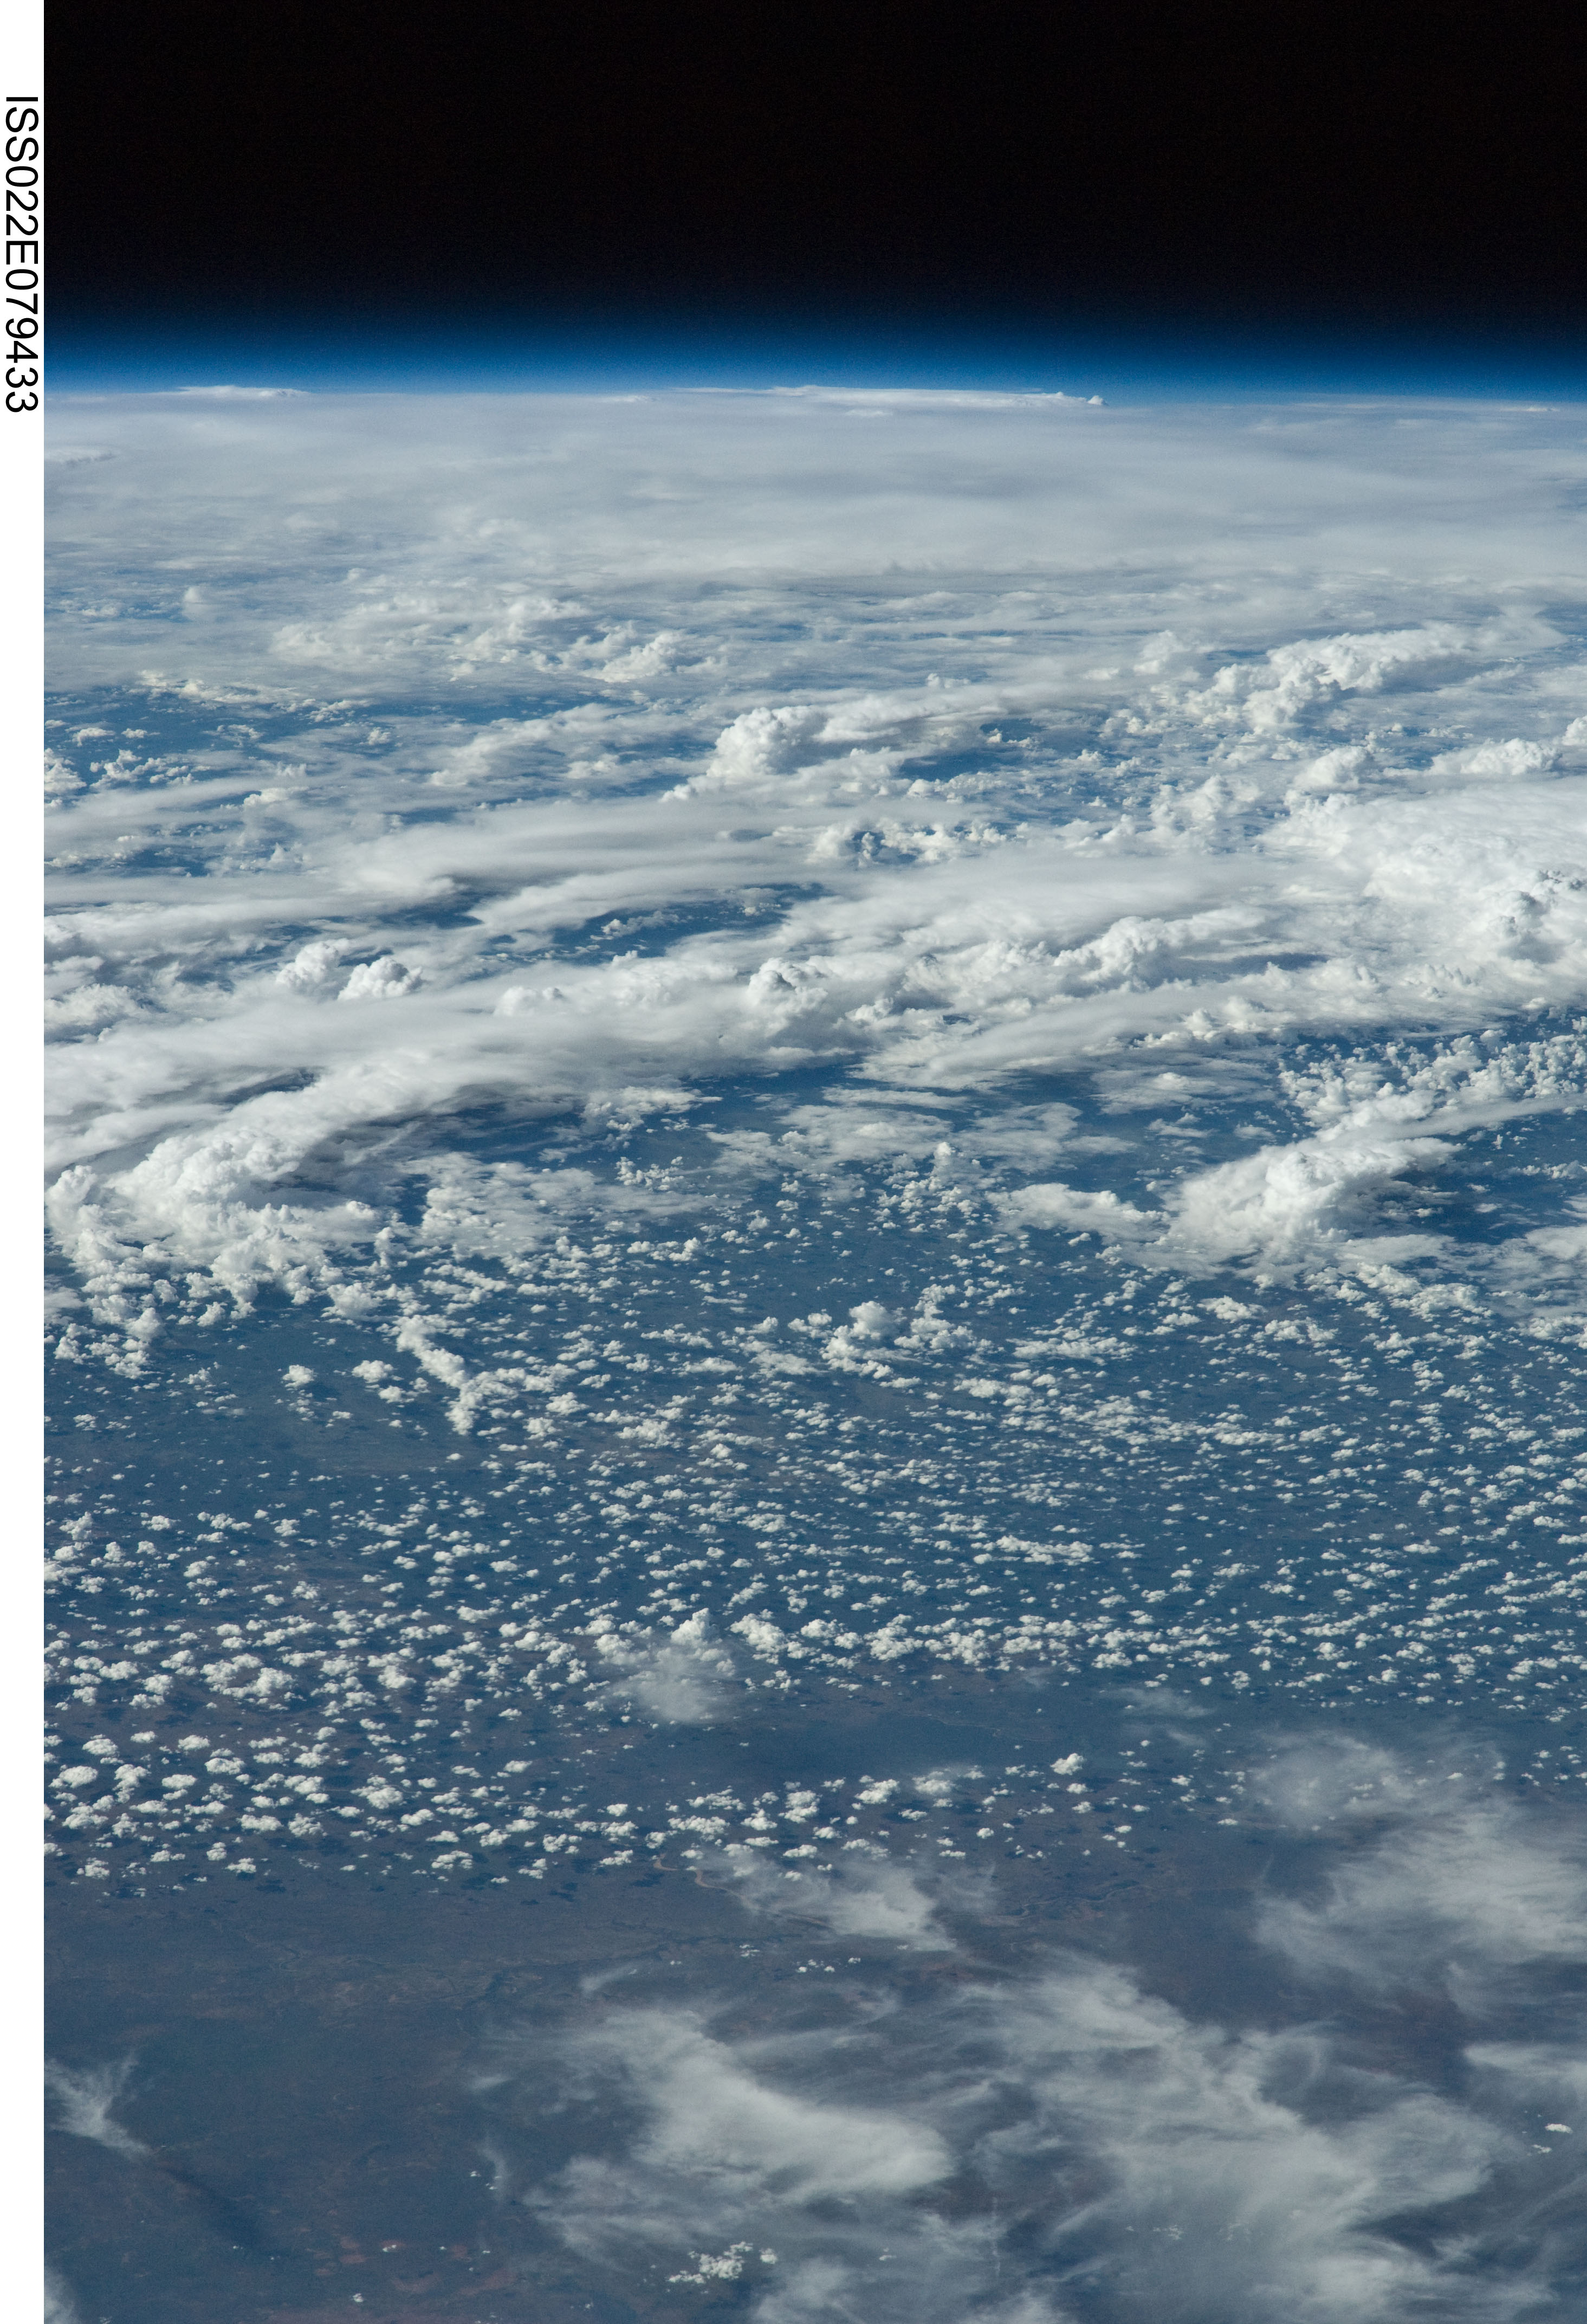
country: ZIMBABWE
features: PAN-TATI R., LIMPOPO R. VALLEY
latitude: -20.7
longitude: 29.7
